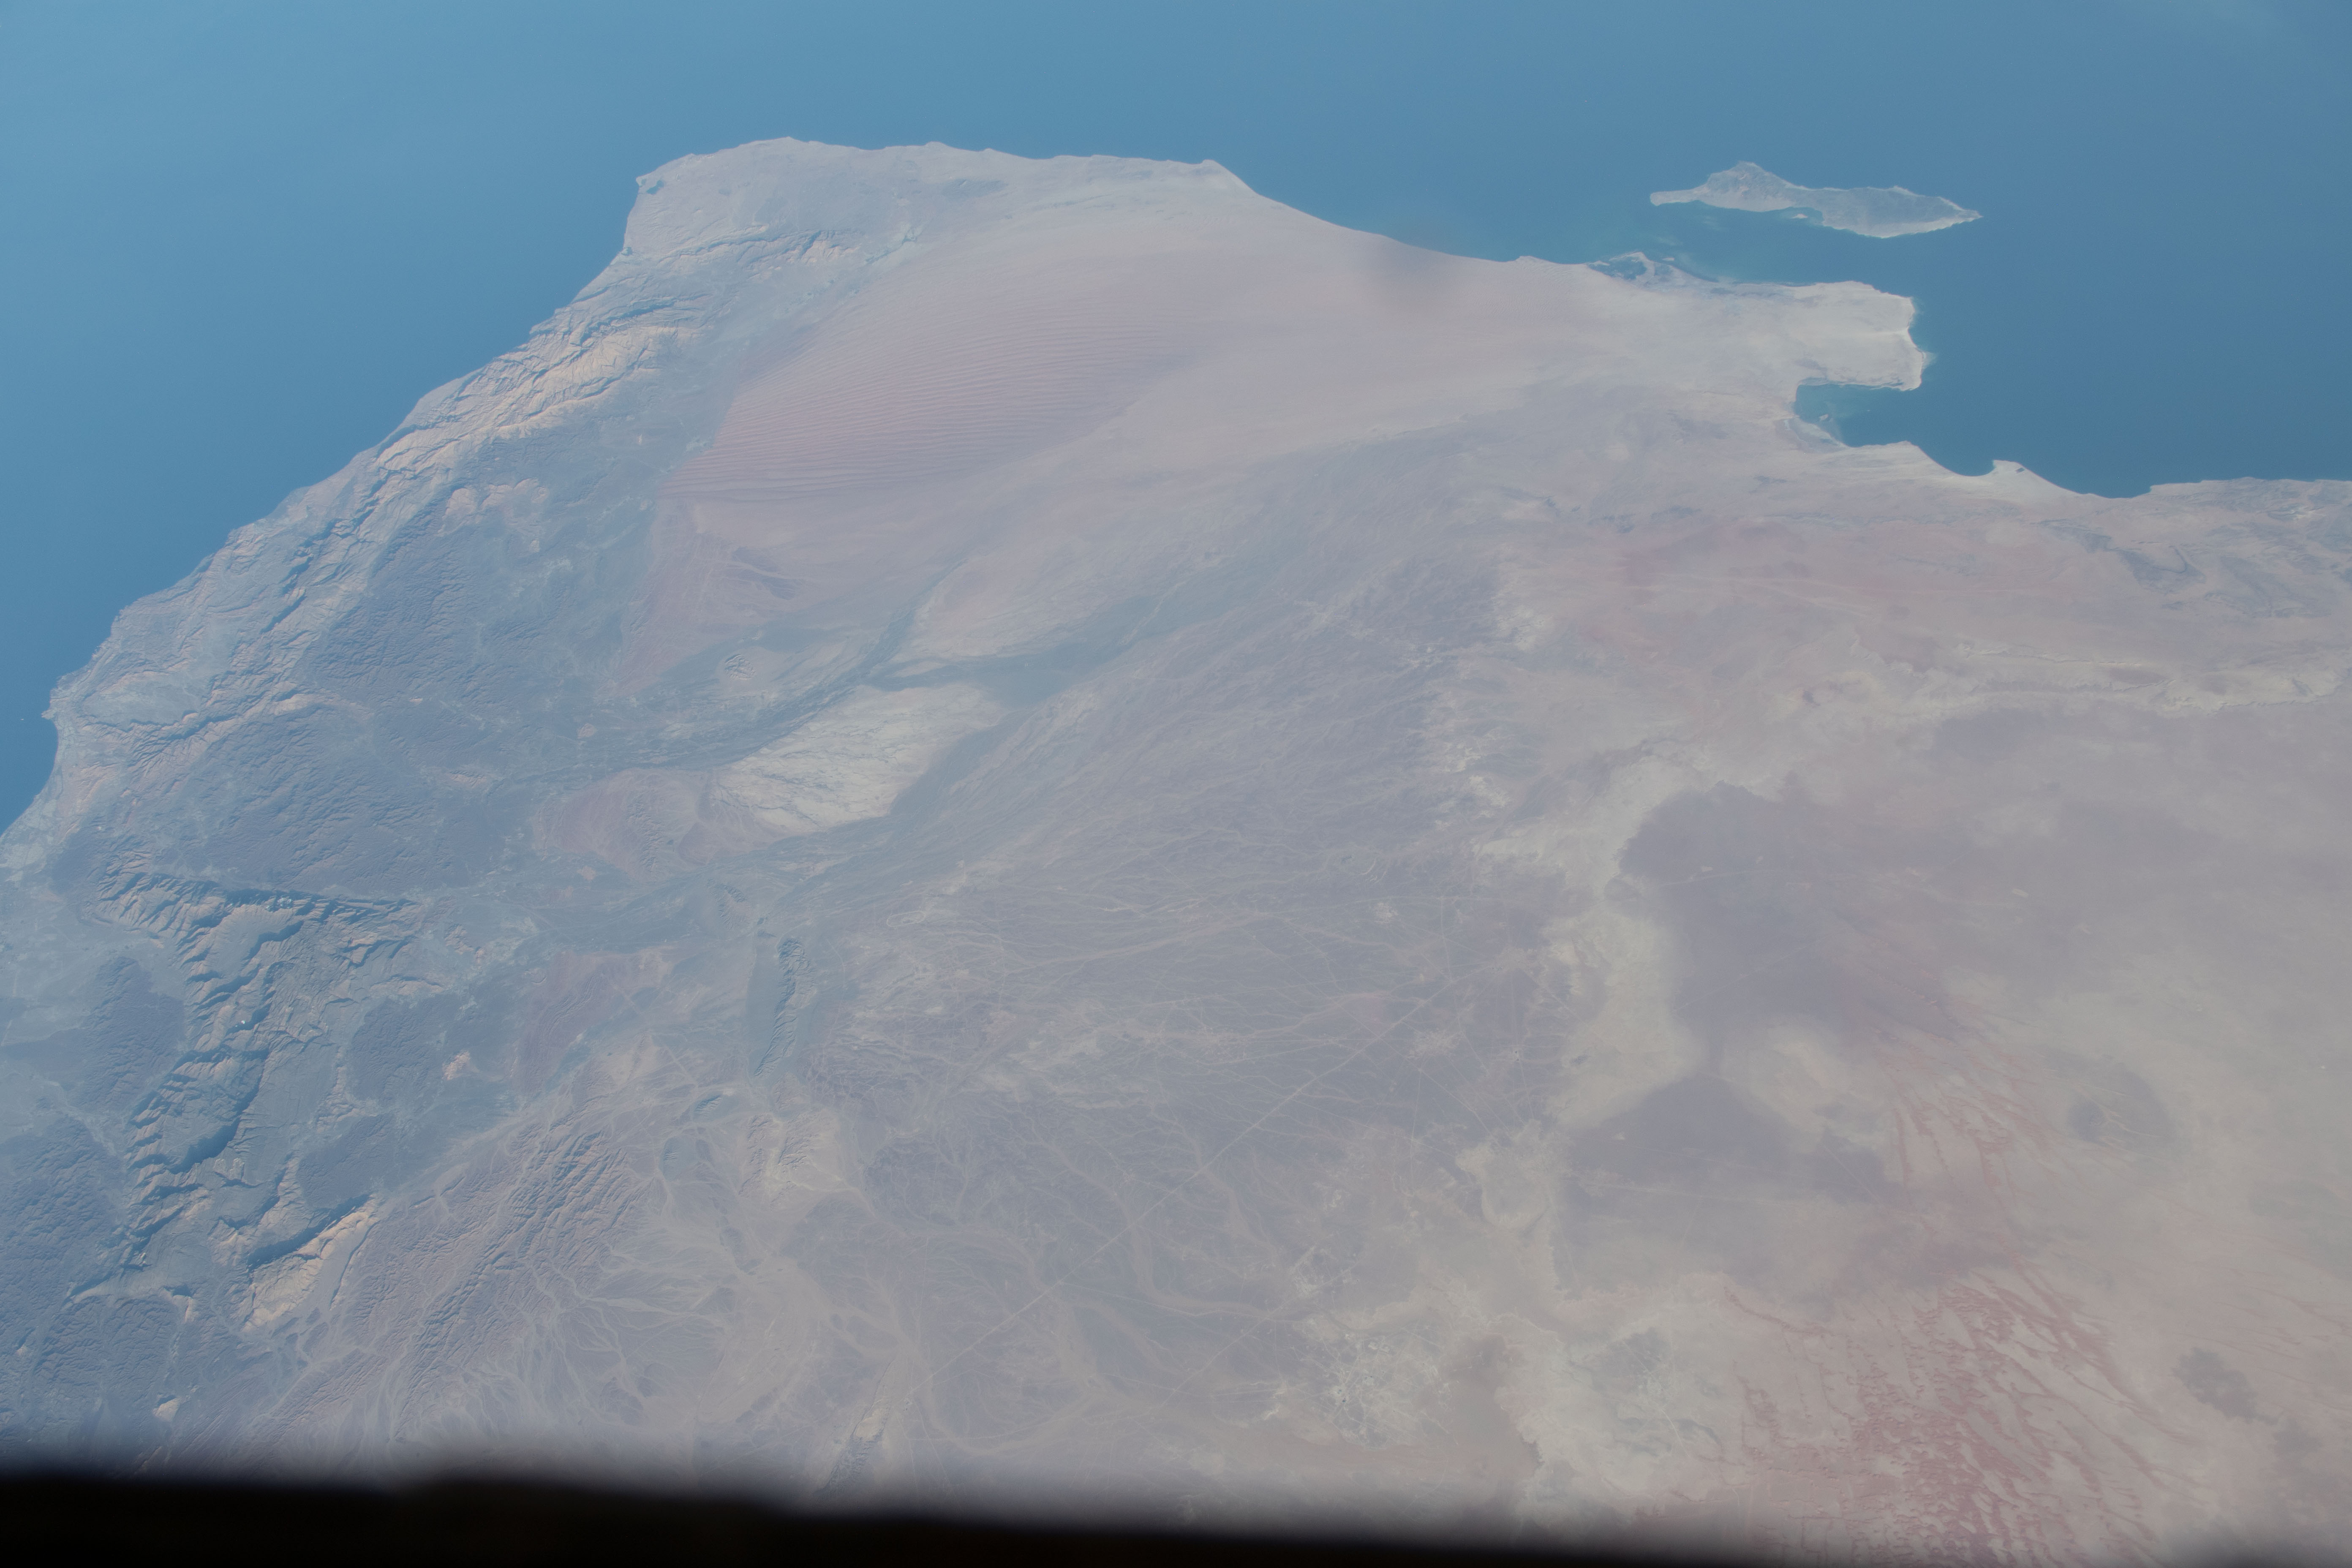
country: OMAN
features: ASH SHARQIYAH NORTH, ASH SHARQIYAH SOUTH, JEBEL MOUNTAINS
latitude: 22.0
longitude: 57.5
